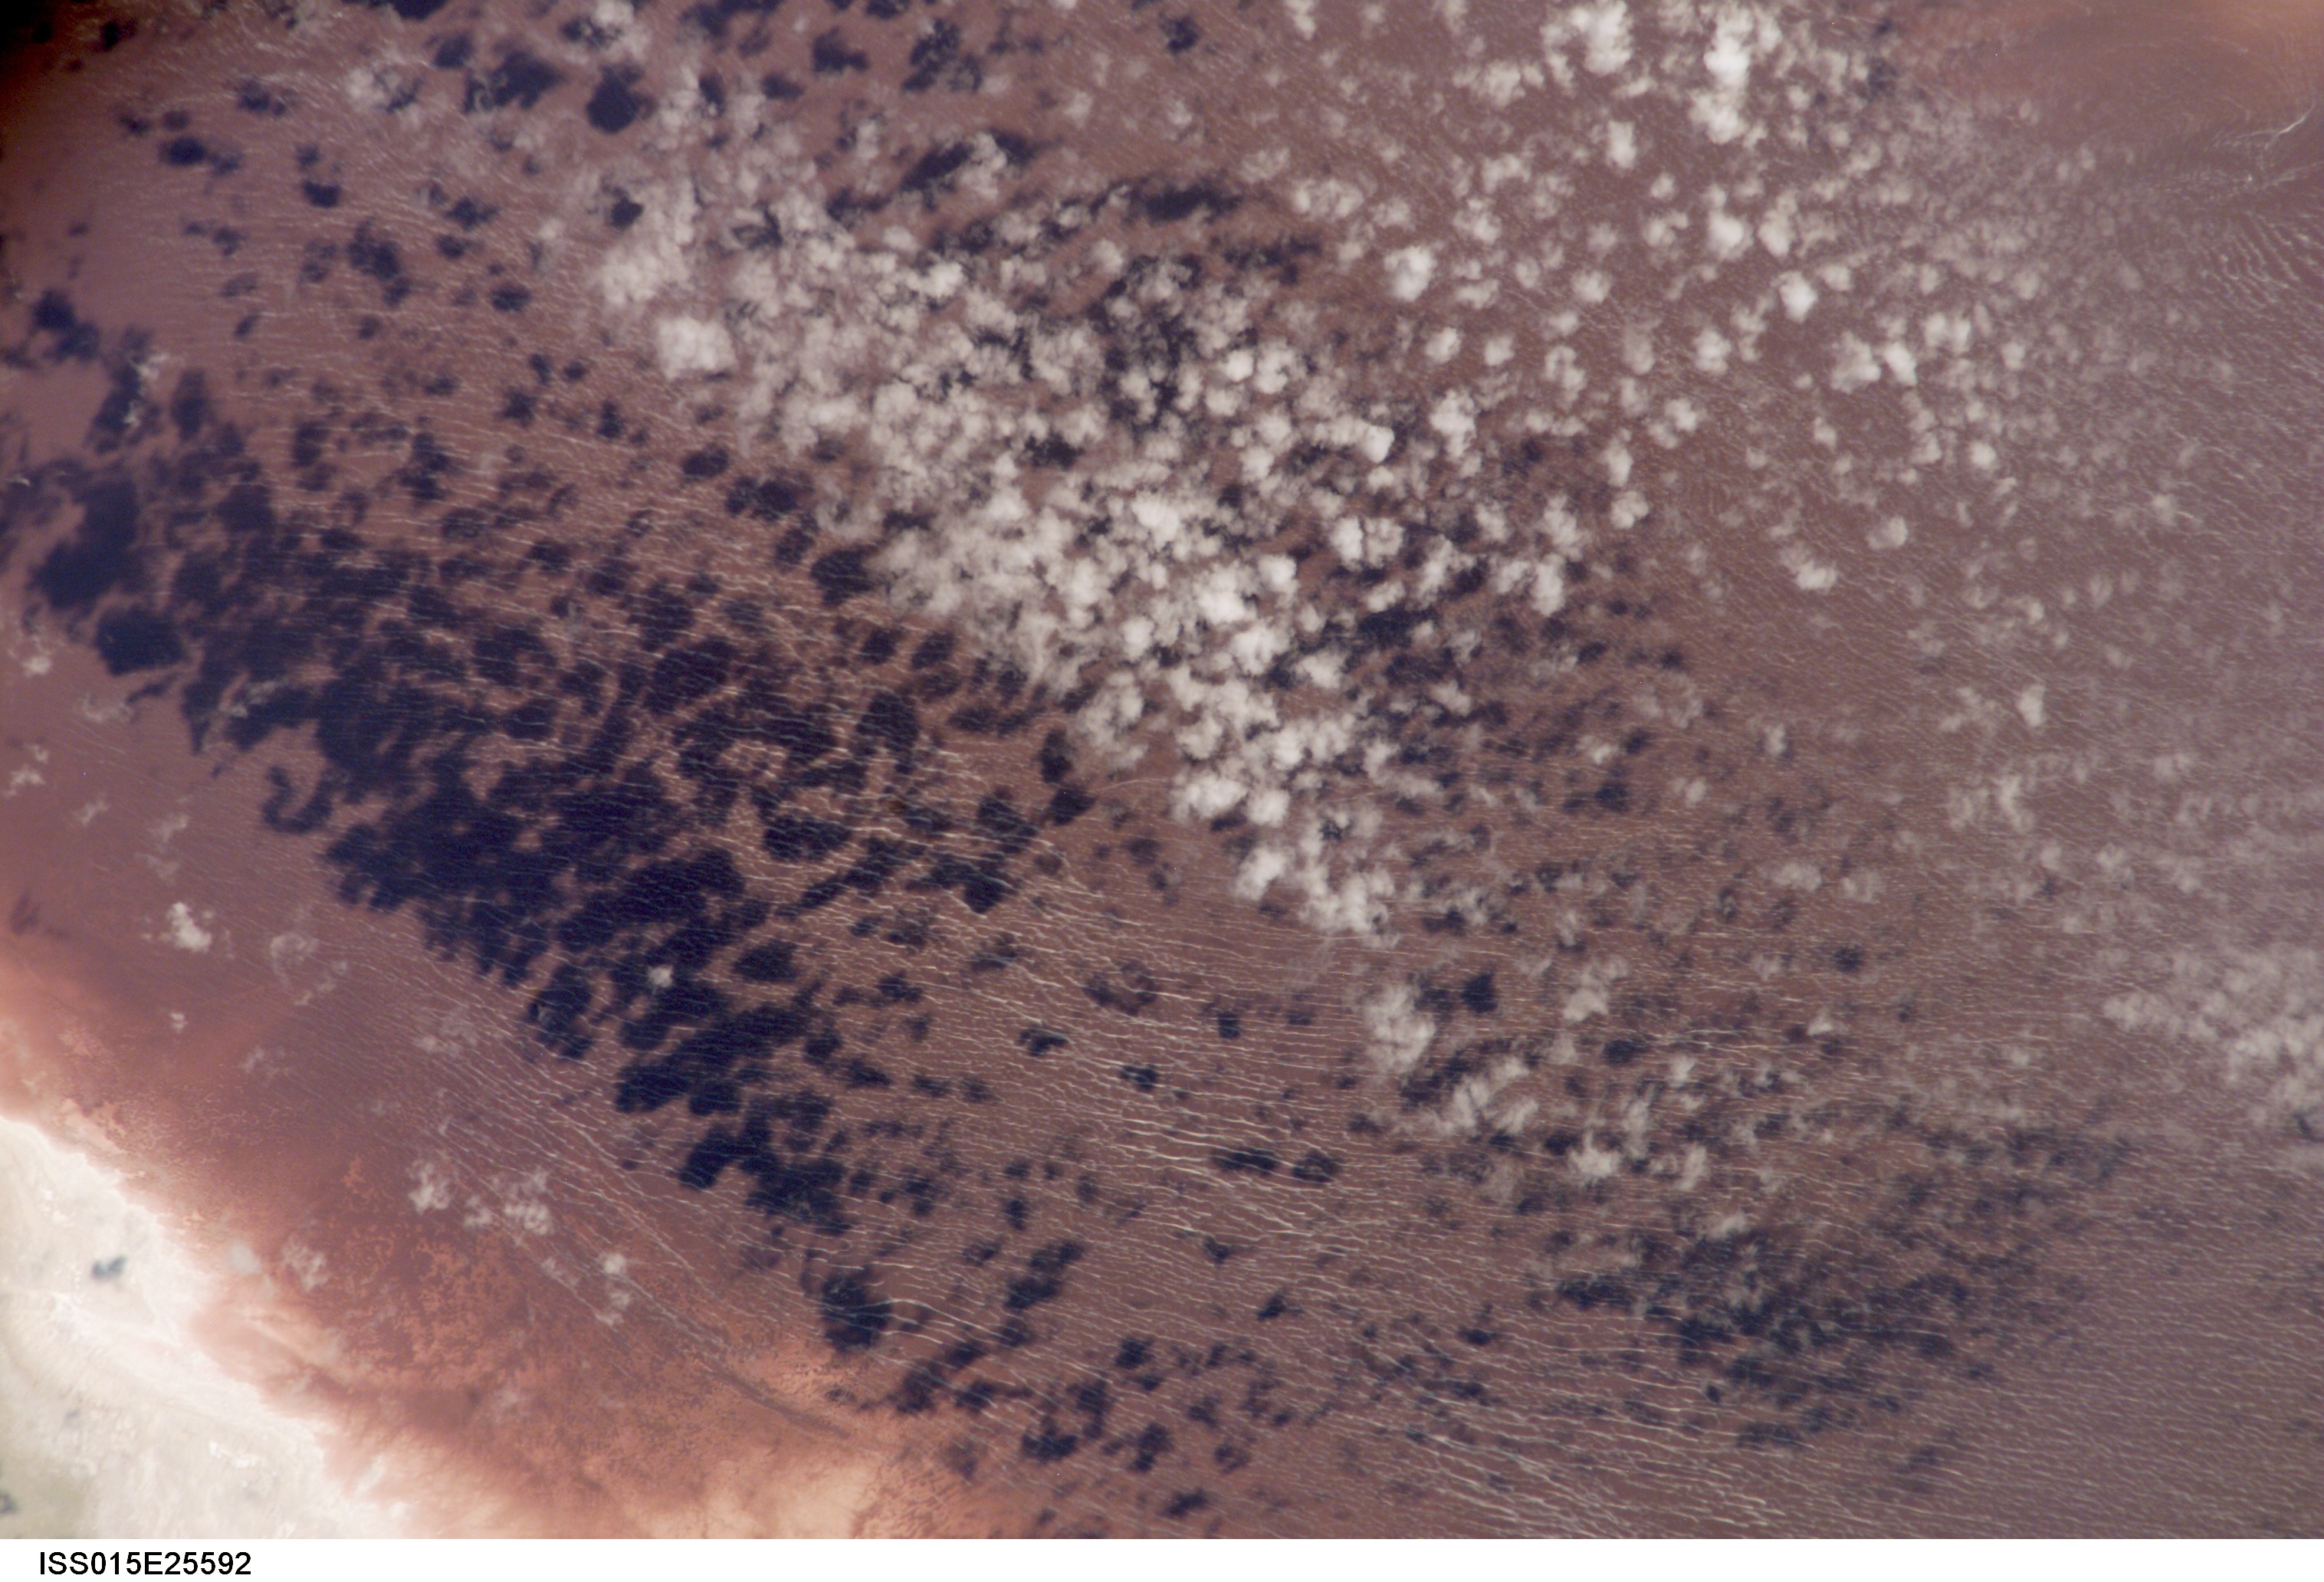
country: USA-UTAH
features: NW. SHORE, GREAT SALT LAKE
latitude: 41.6
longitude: -113.0
